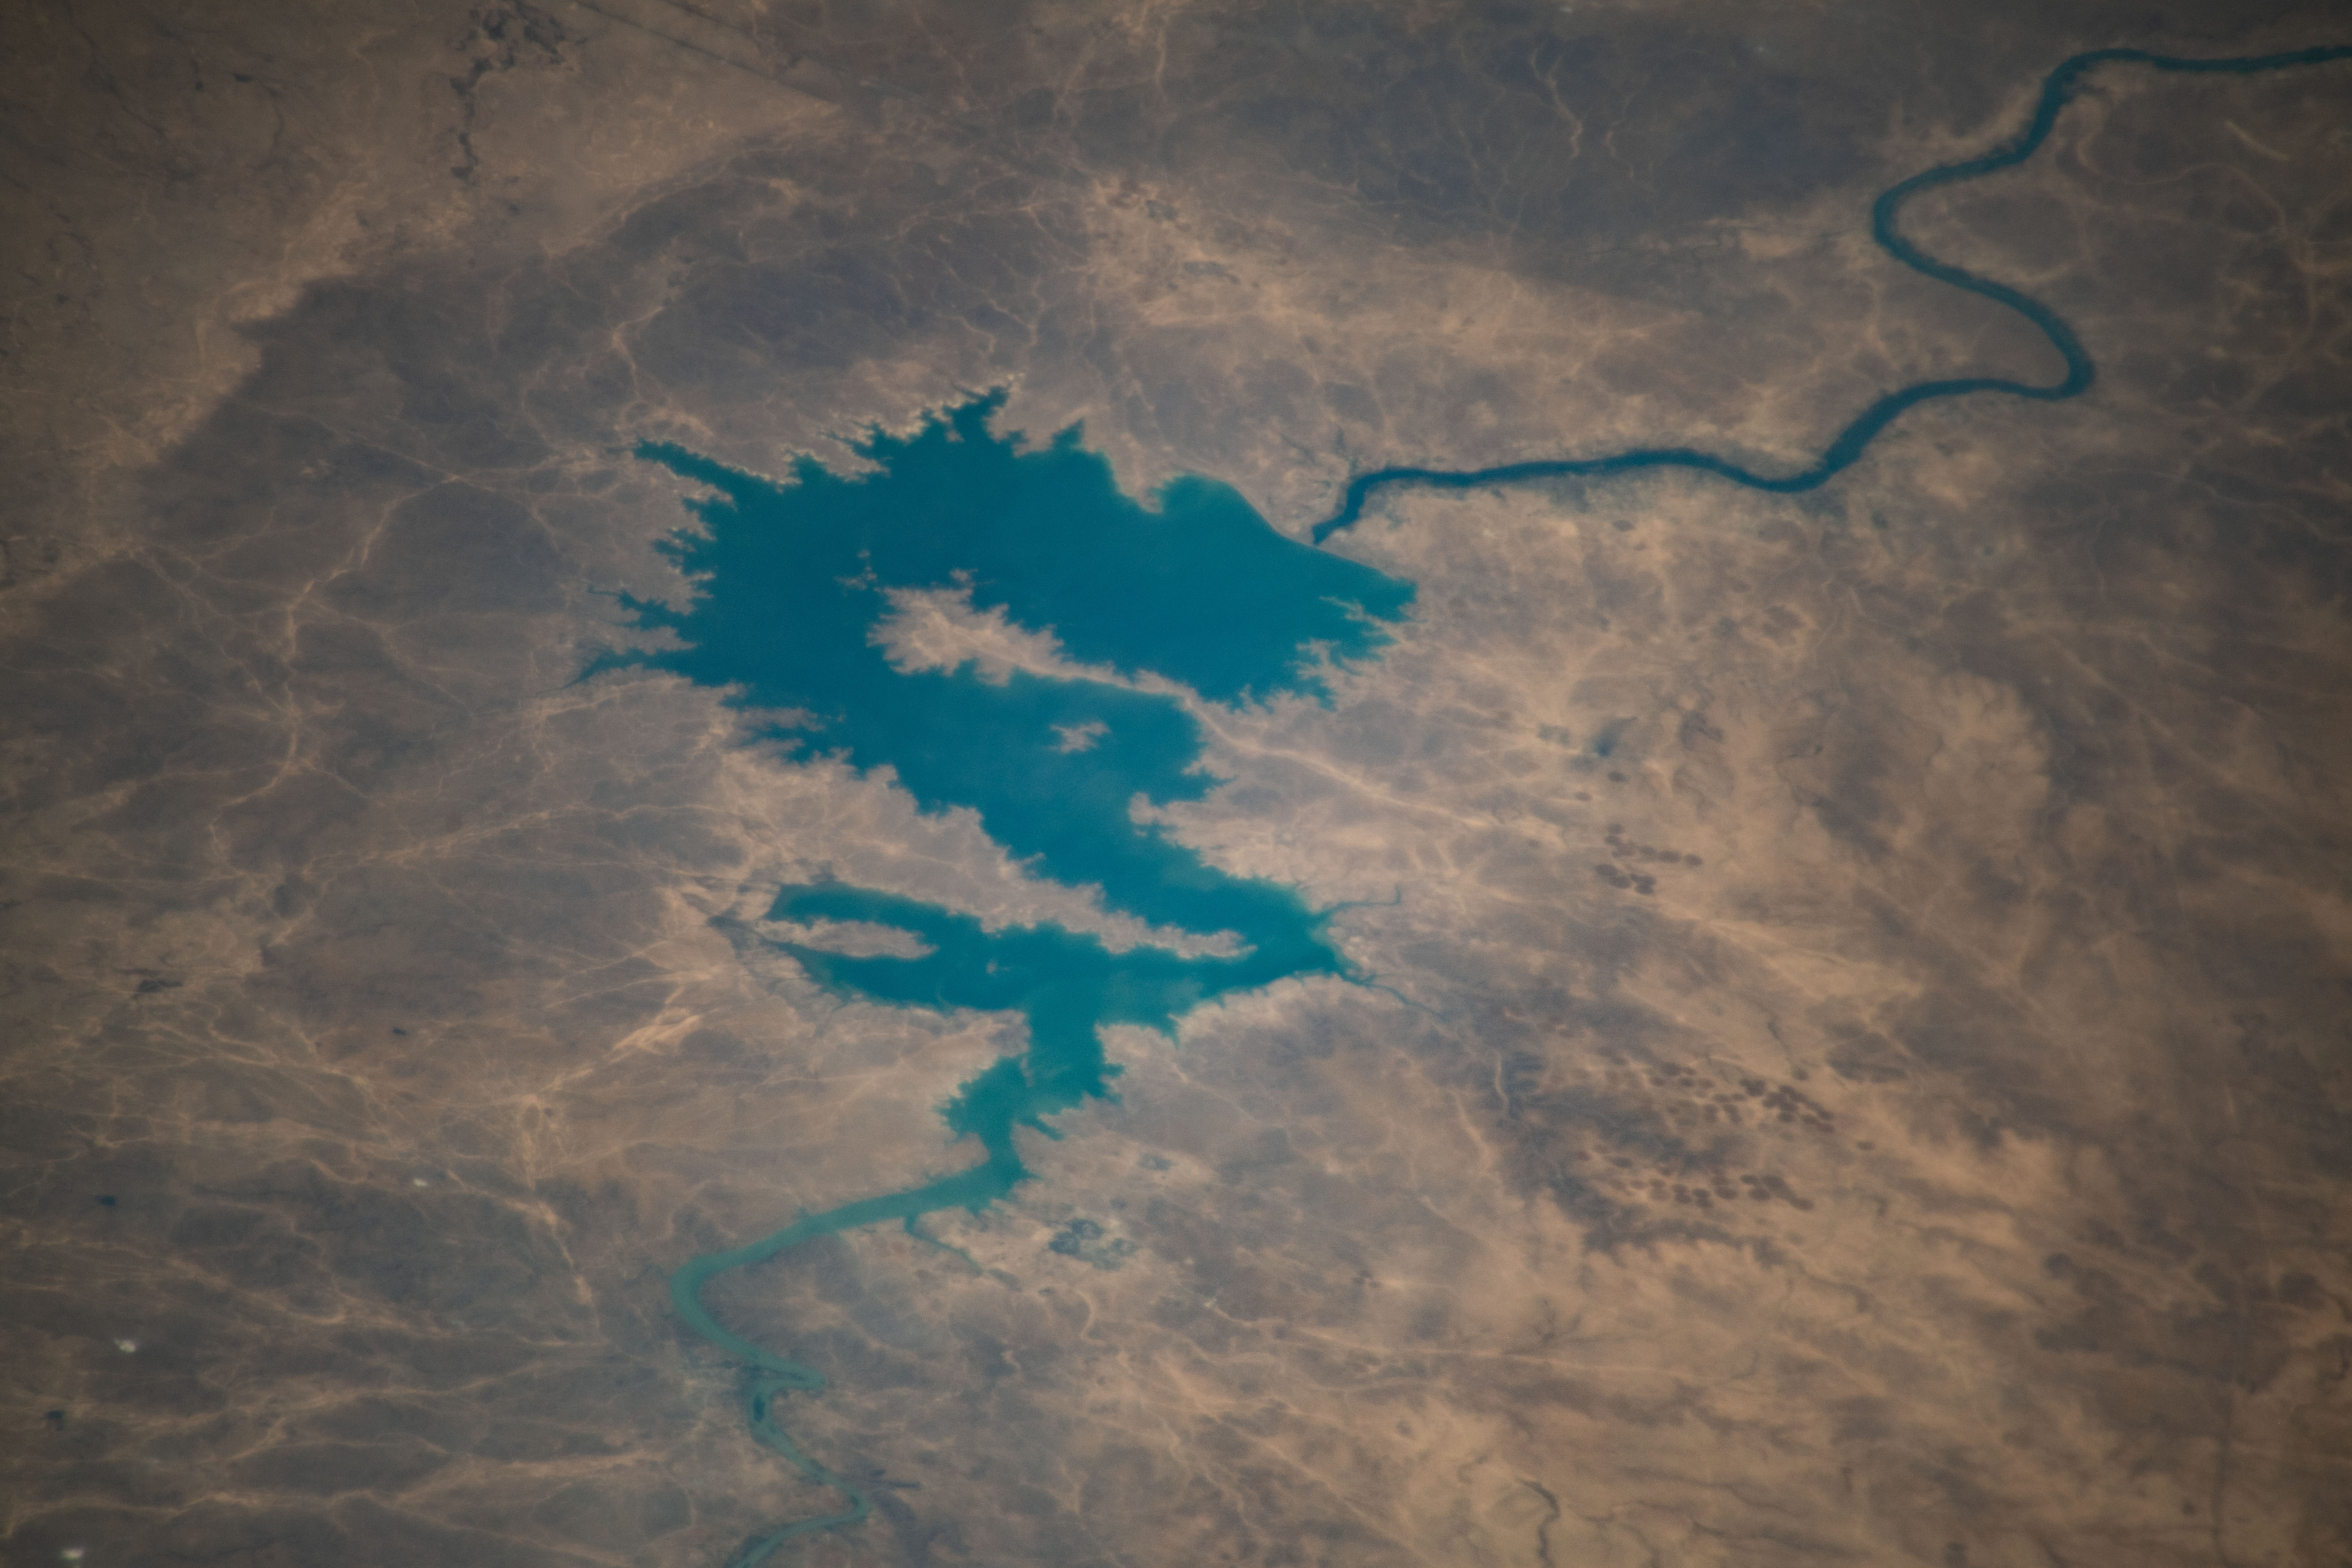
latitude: 34.3
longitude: 42.2
